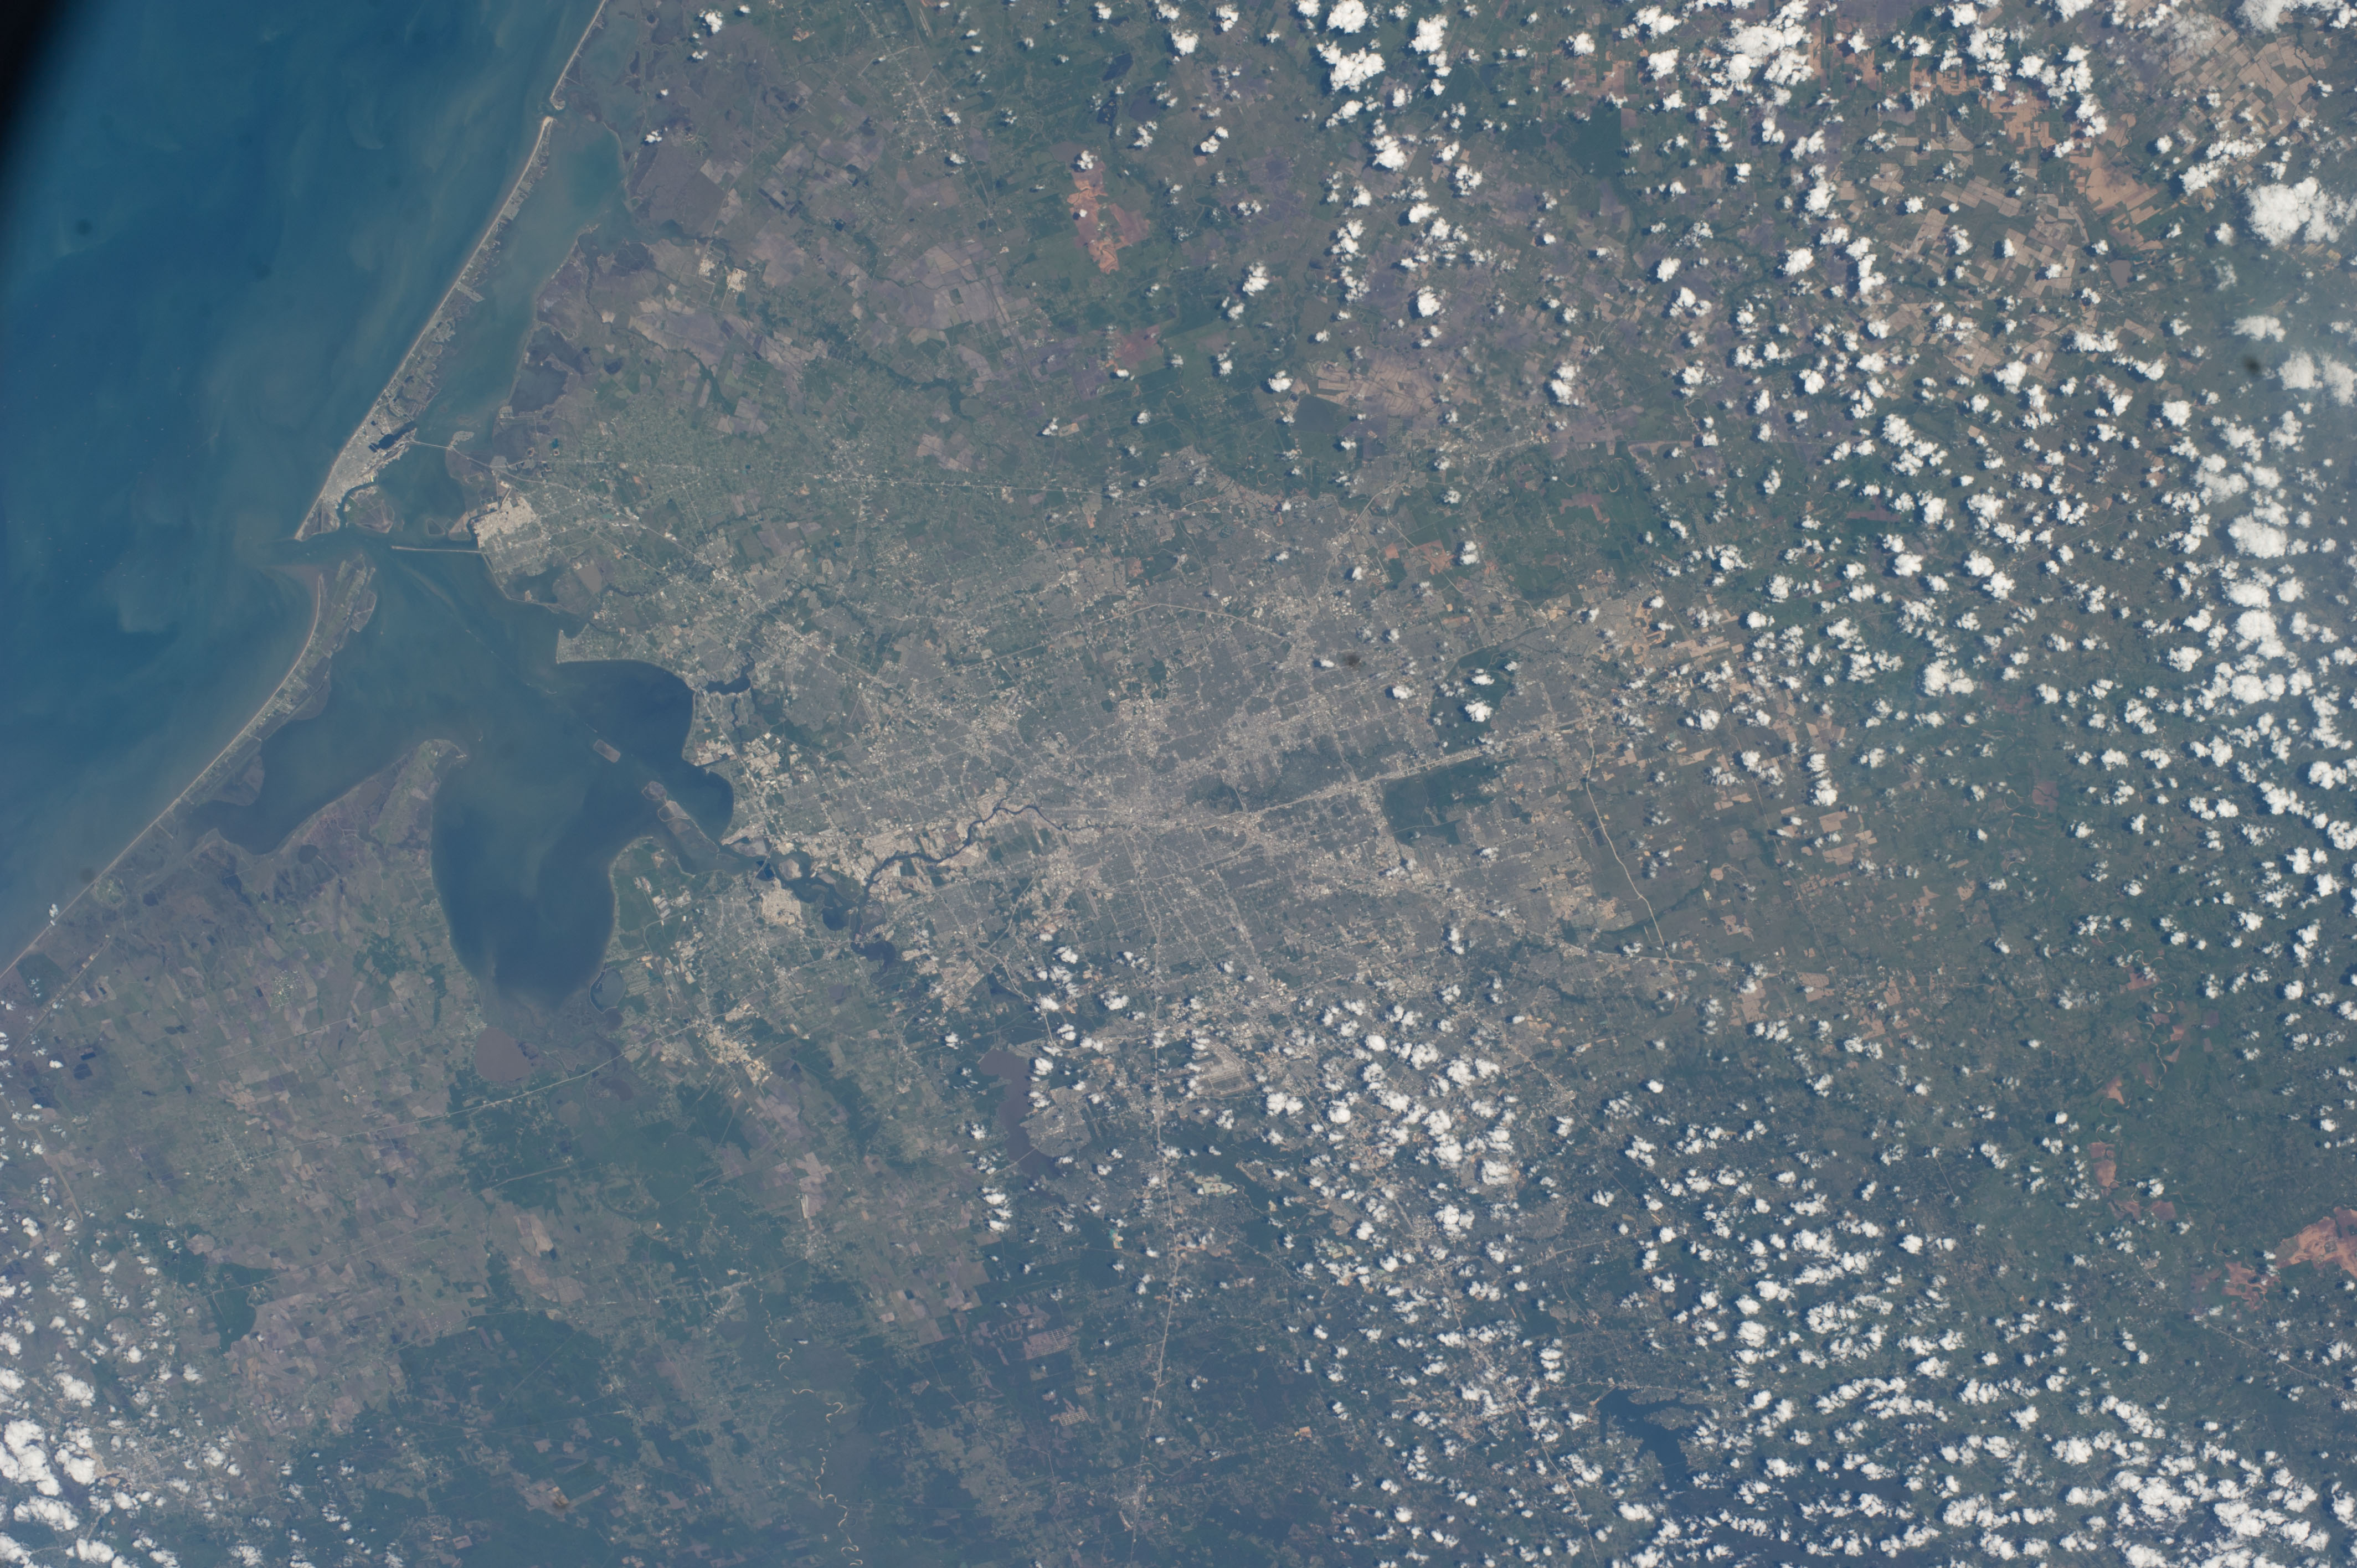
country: USA-TEXAS
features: HOUSTON, TRINITY BAY, GULF OF MEXICO, GALVESTON BAY, GALVESTON, TEXAS CITY, GALVESTON ISLAND
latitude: 29.7
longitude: -95.4
